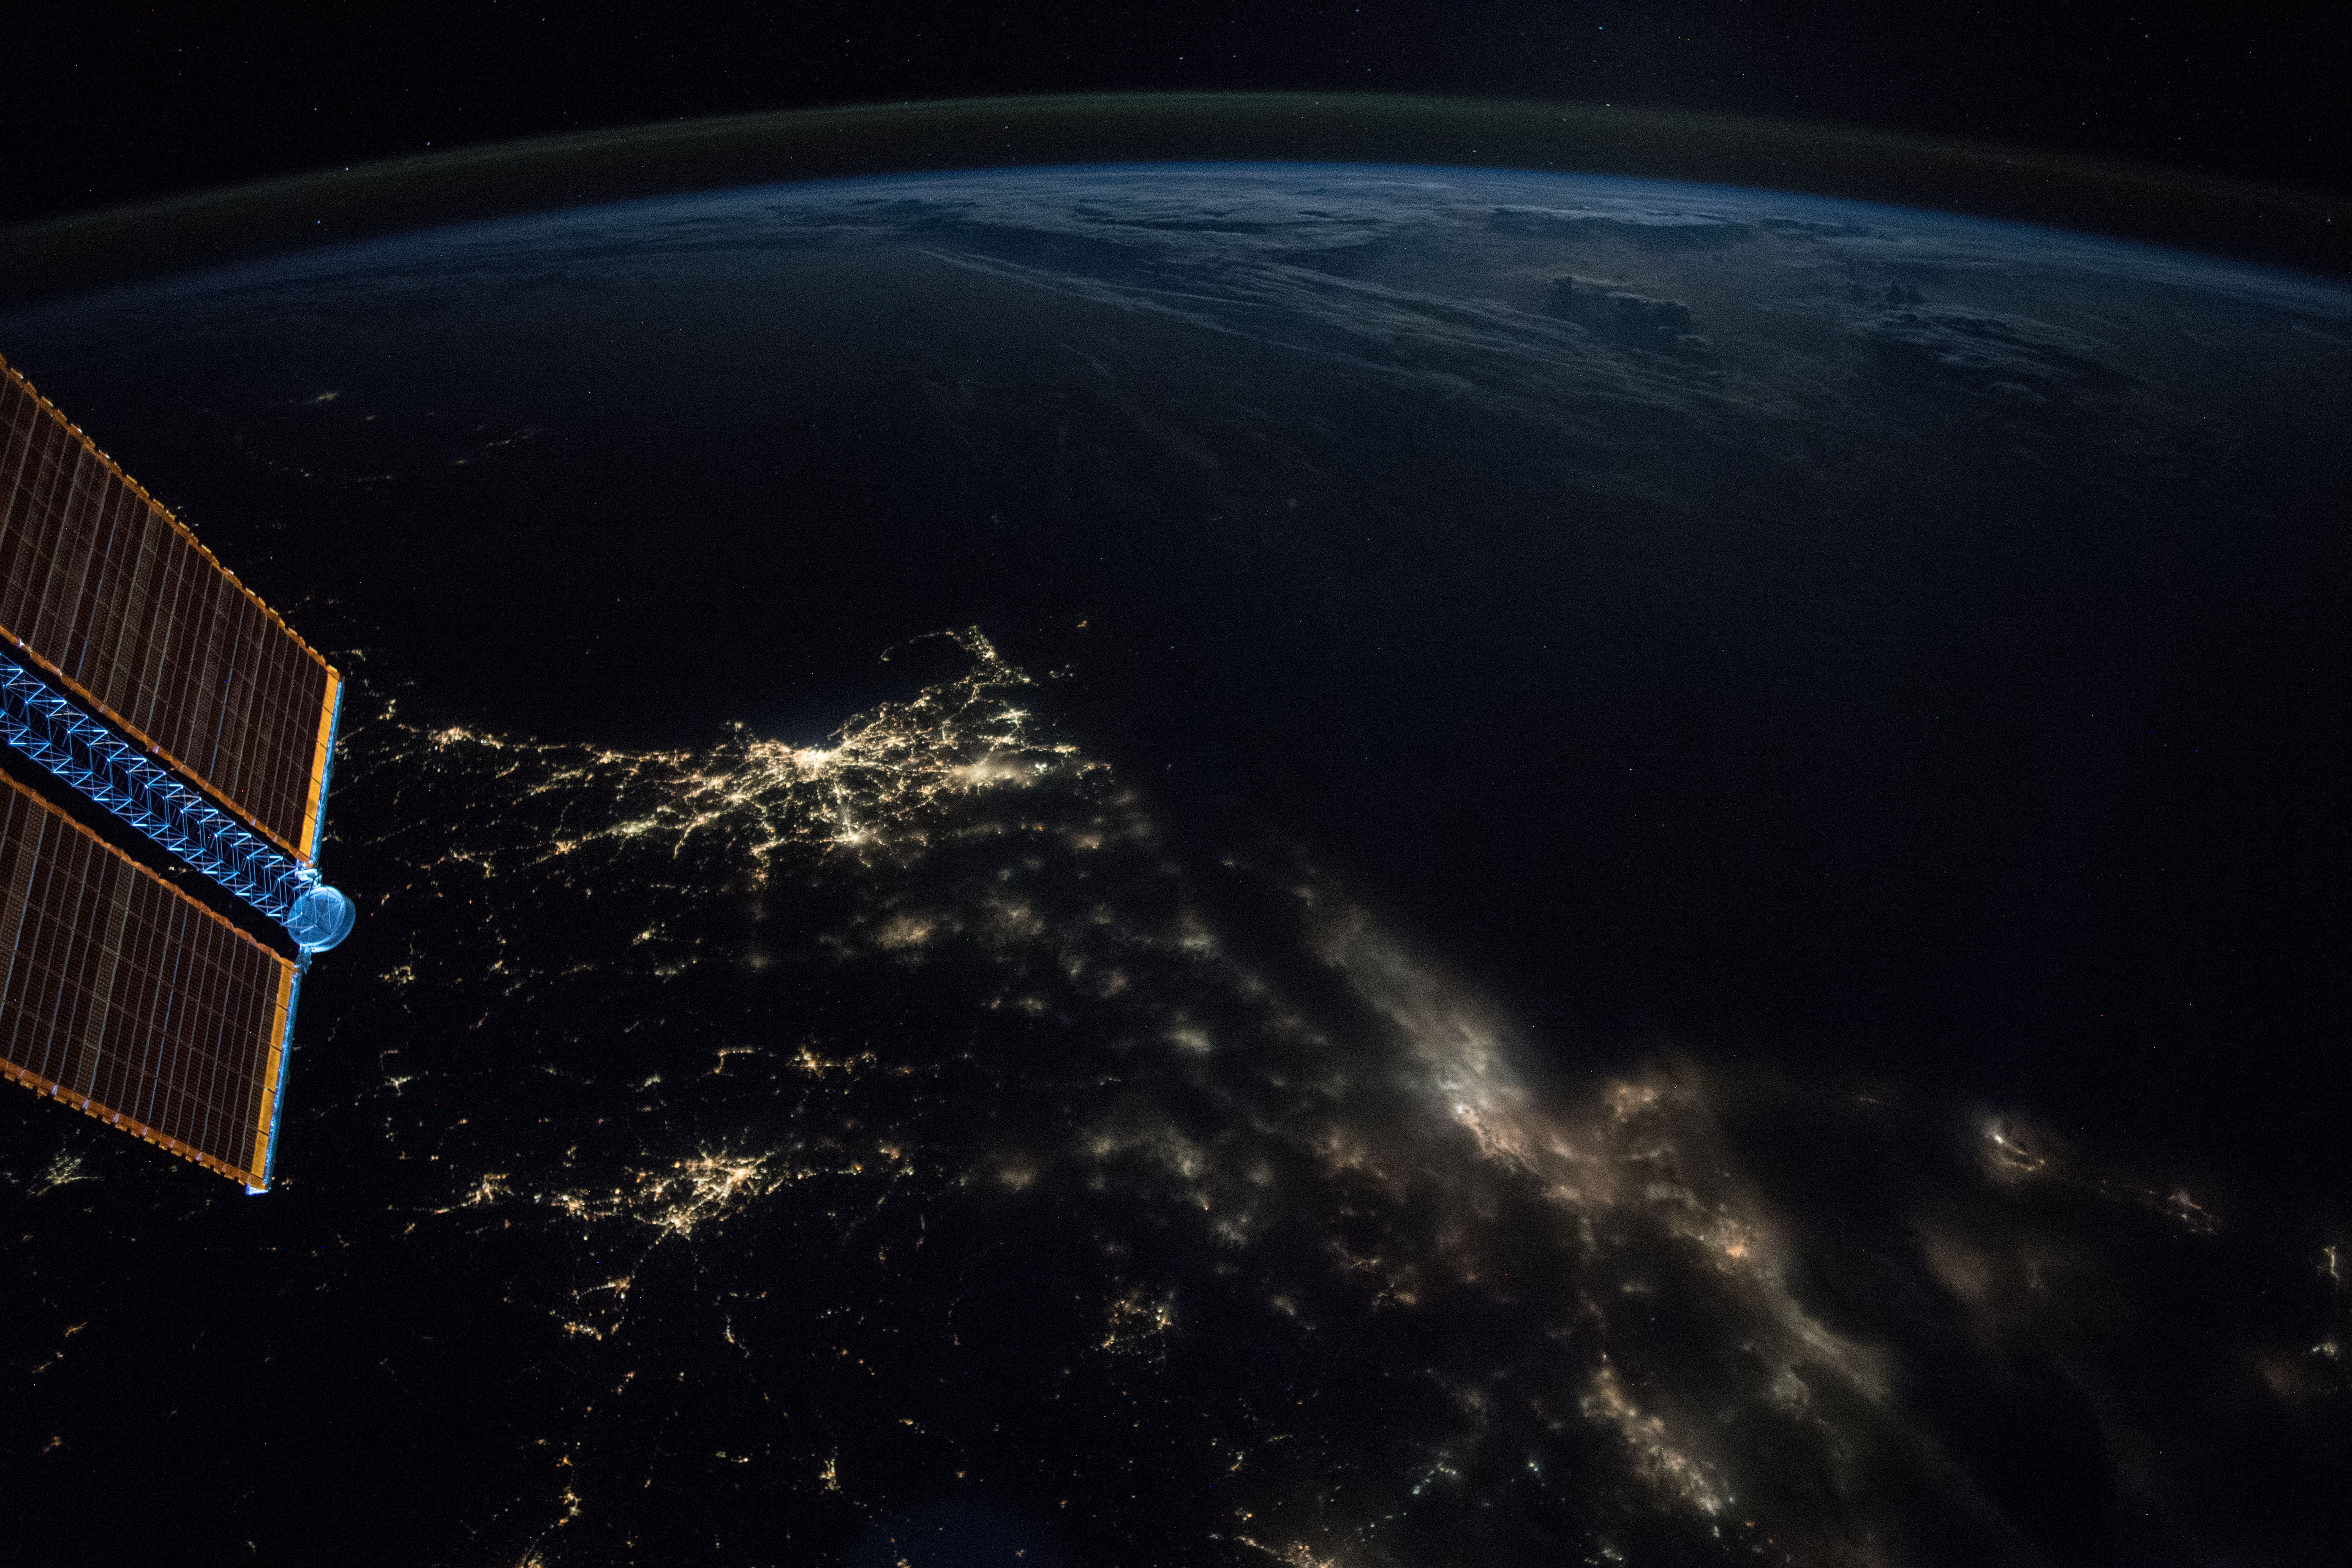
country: USA-RHODE ISLAND
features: NEW SHOREHAM, LONG ISLAND, BOSTON CITY, RHODE ISLAND, CAPE COD BAY, BLOCK ISLAND, NEW BEDFORD CITY, BUZZARDS BAY, PROVIDENCE CITY, EARTH LIMB, NIGHT
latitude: 41.3
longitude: -71.7
